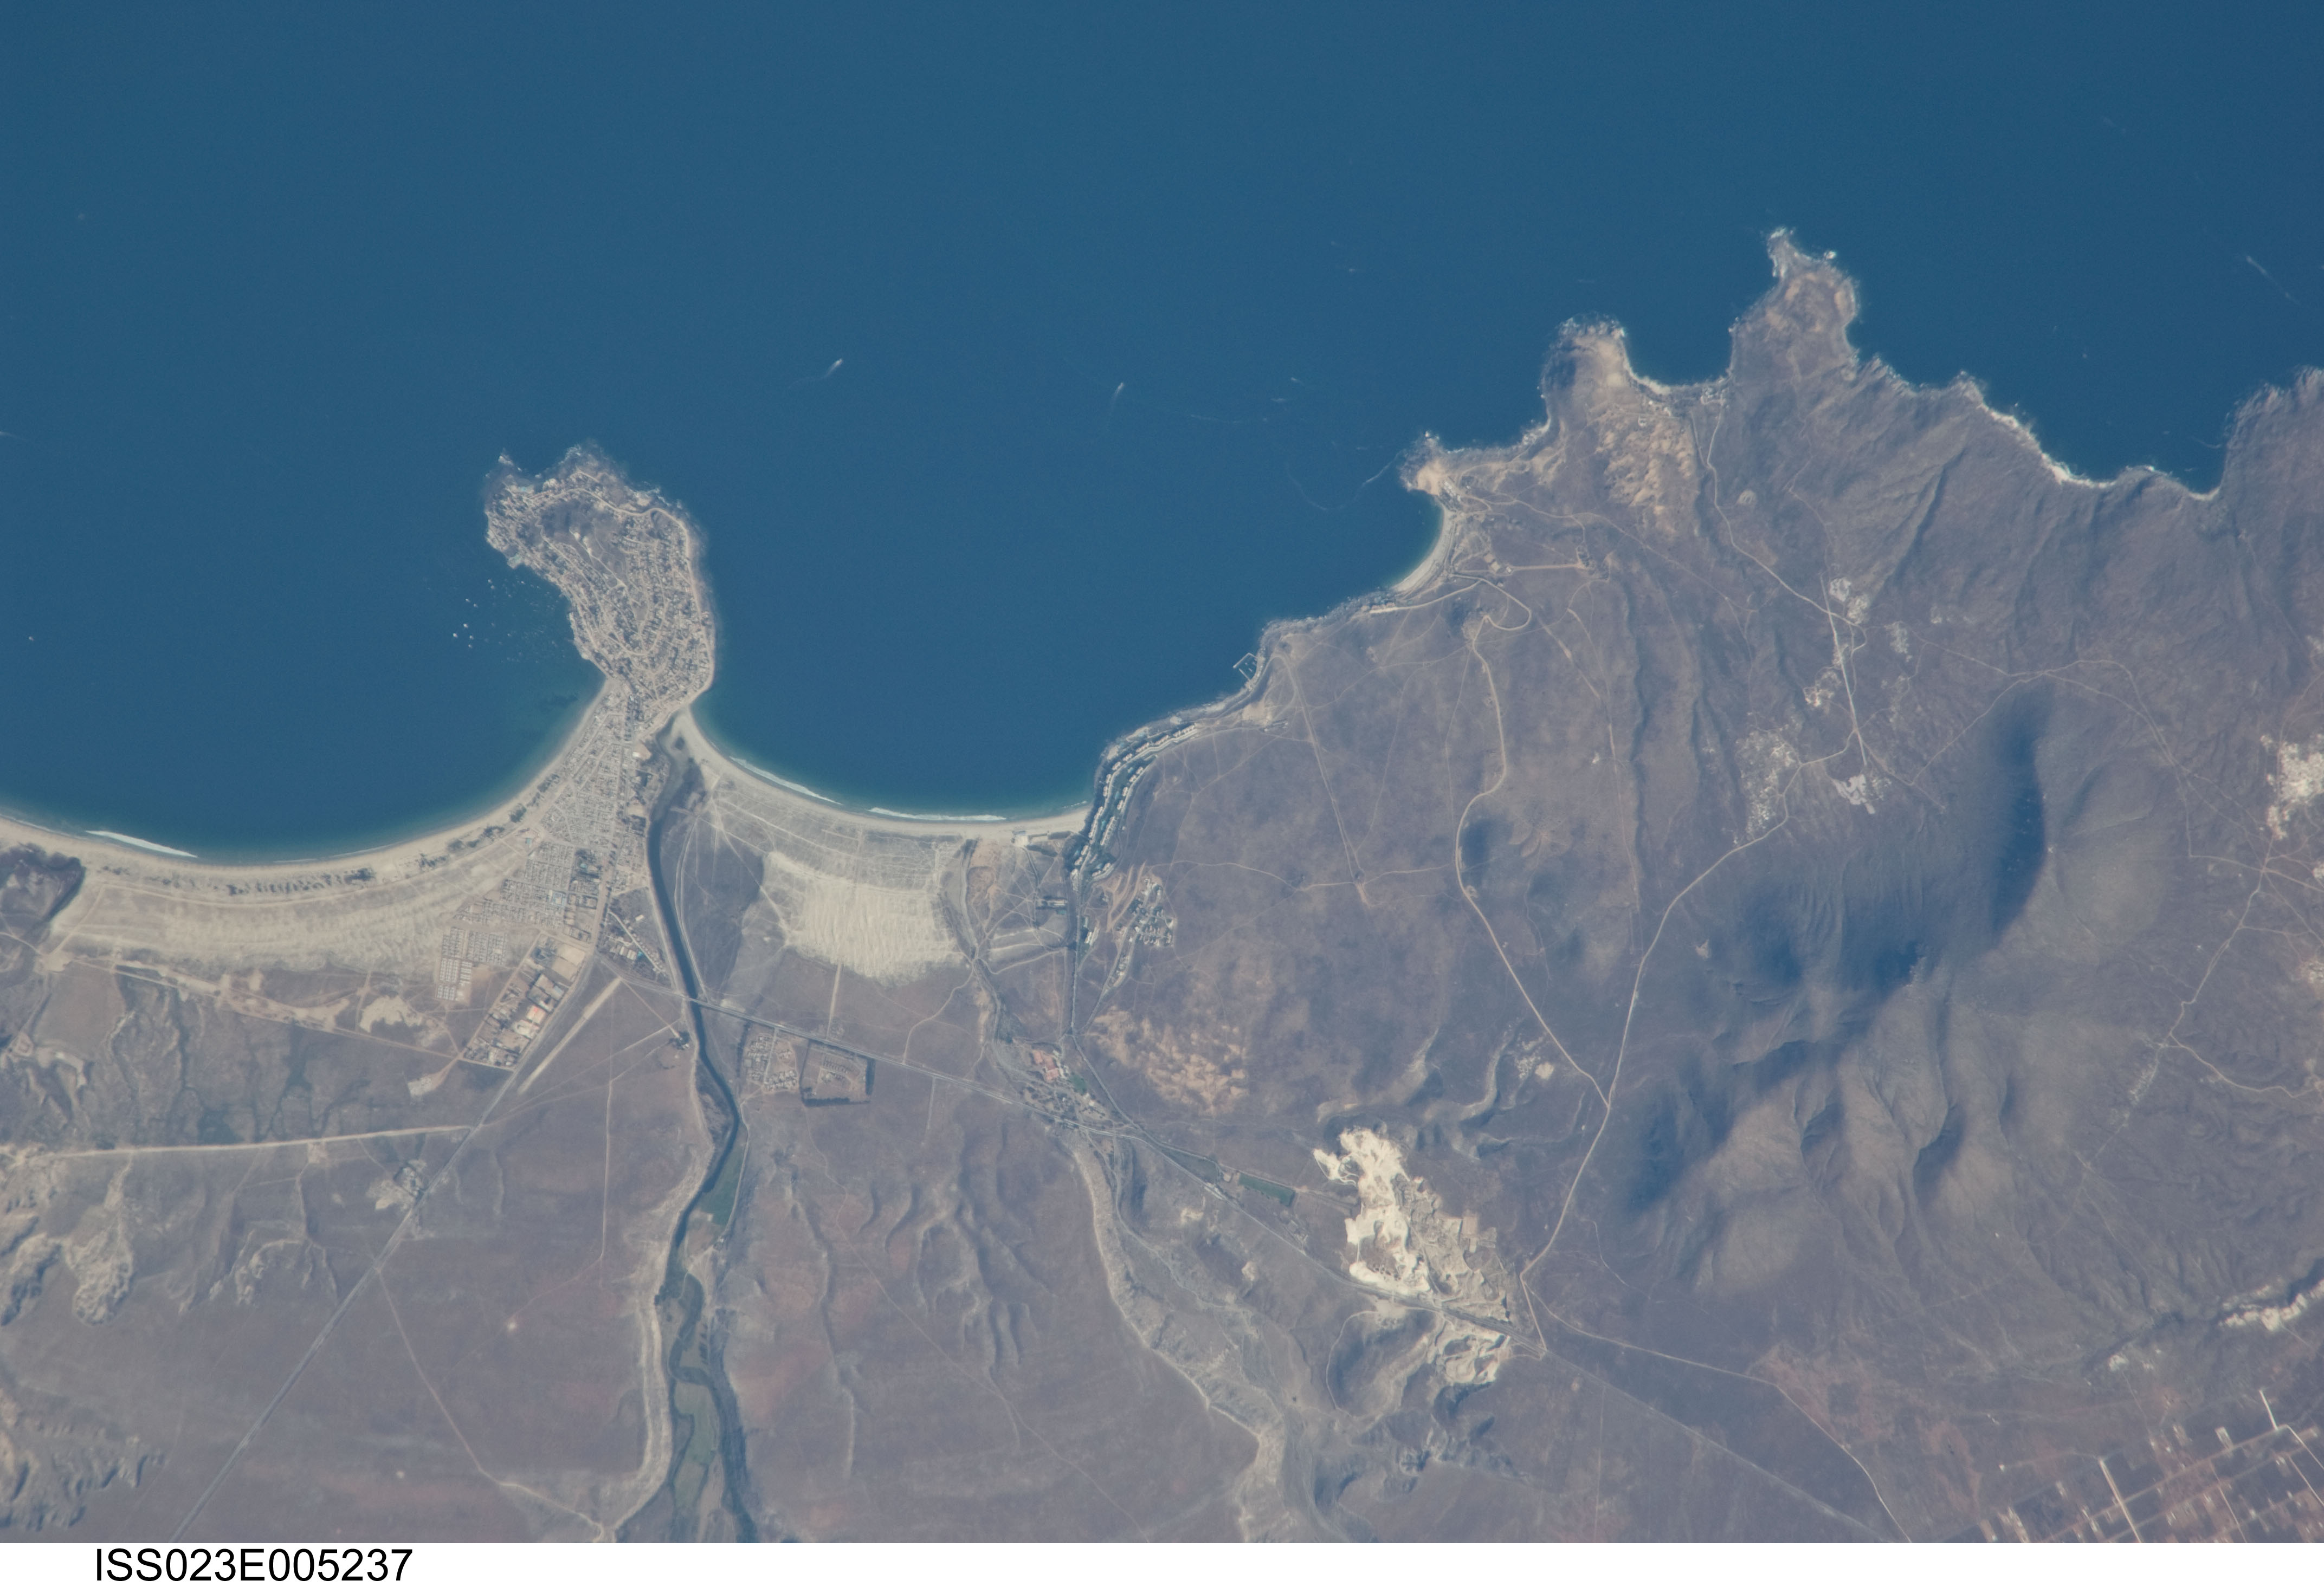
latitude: -30.2
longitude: -71.5
